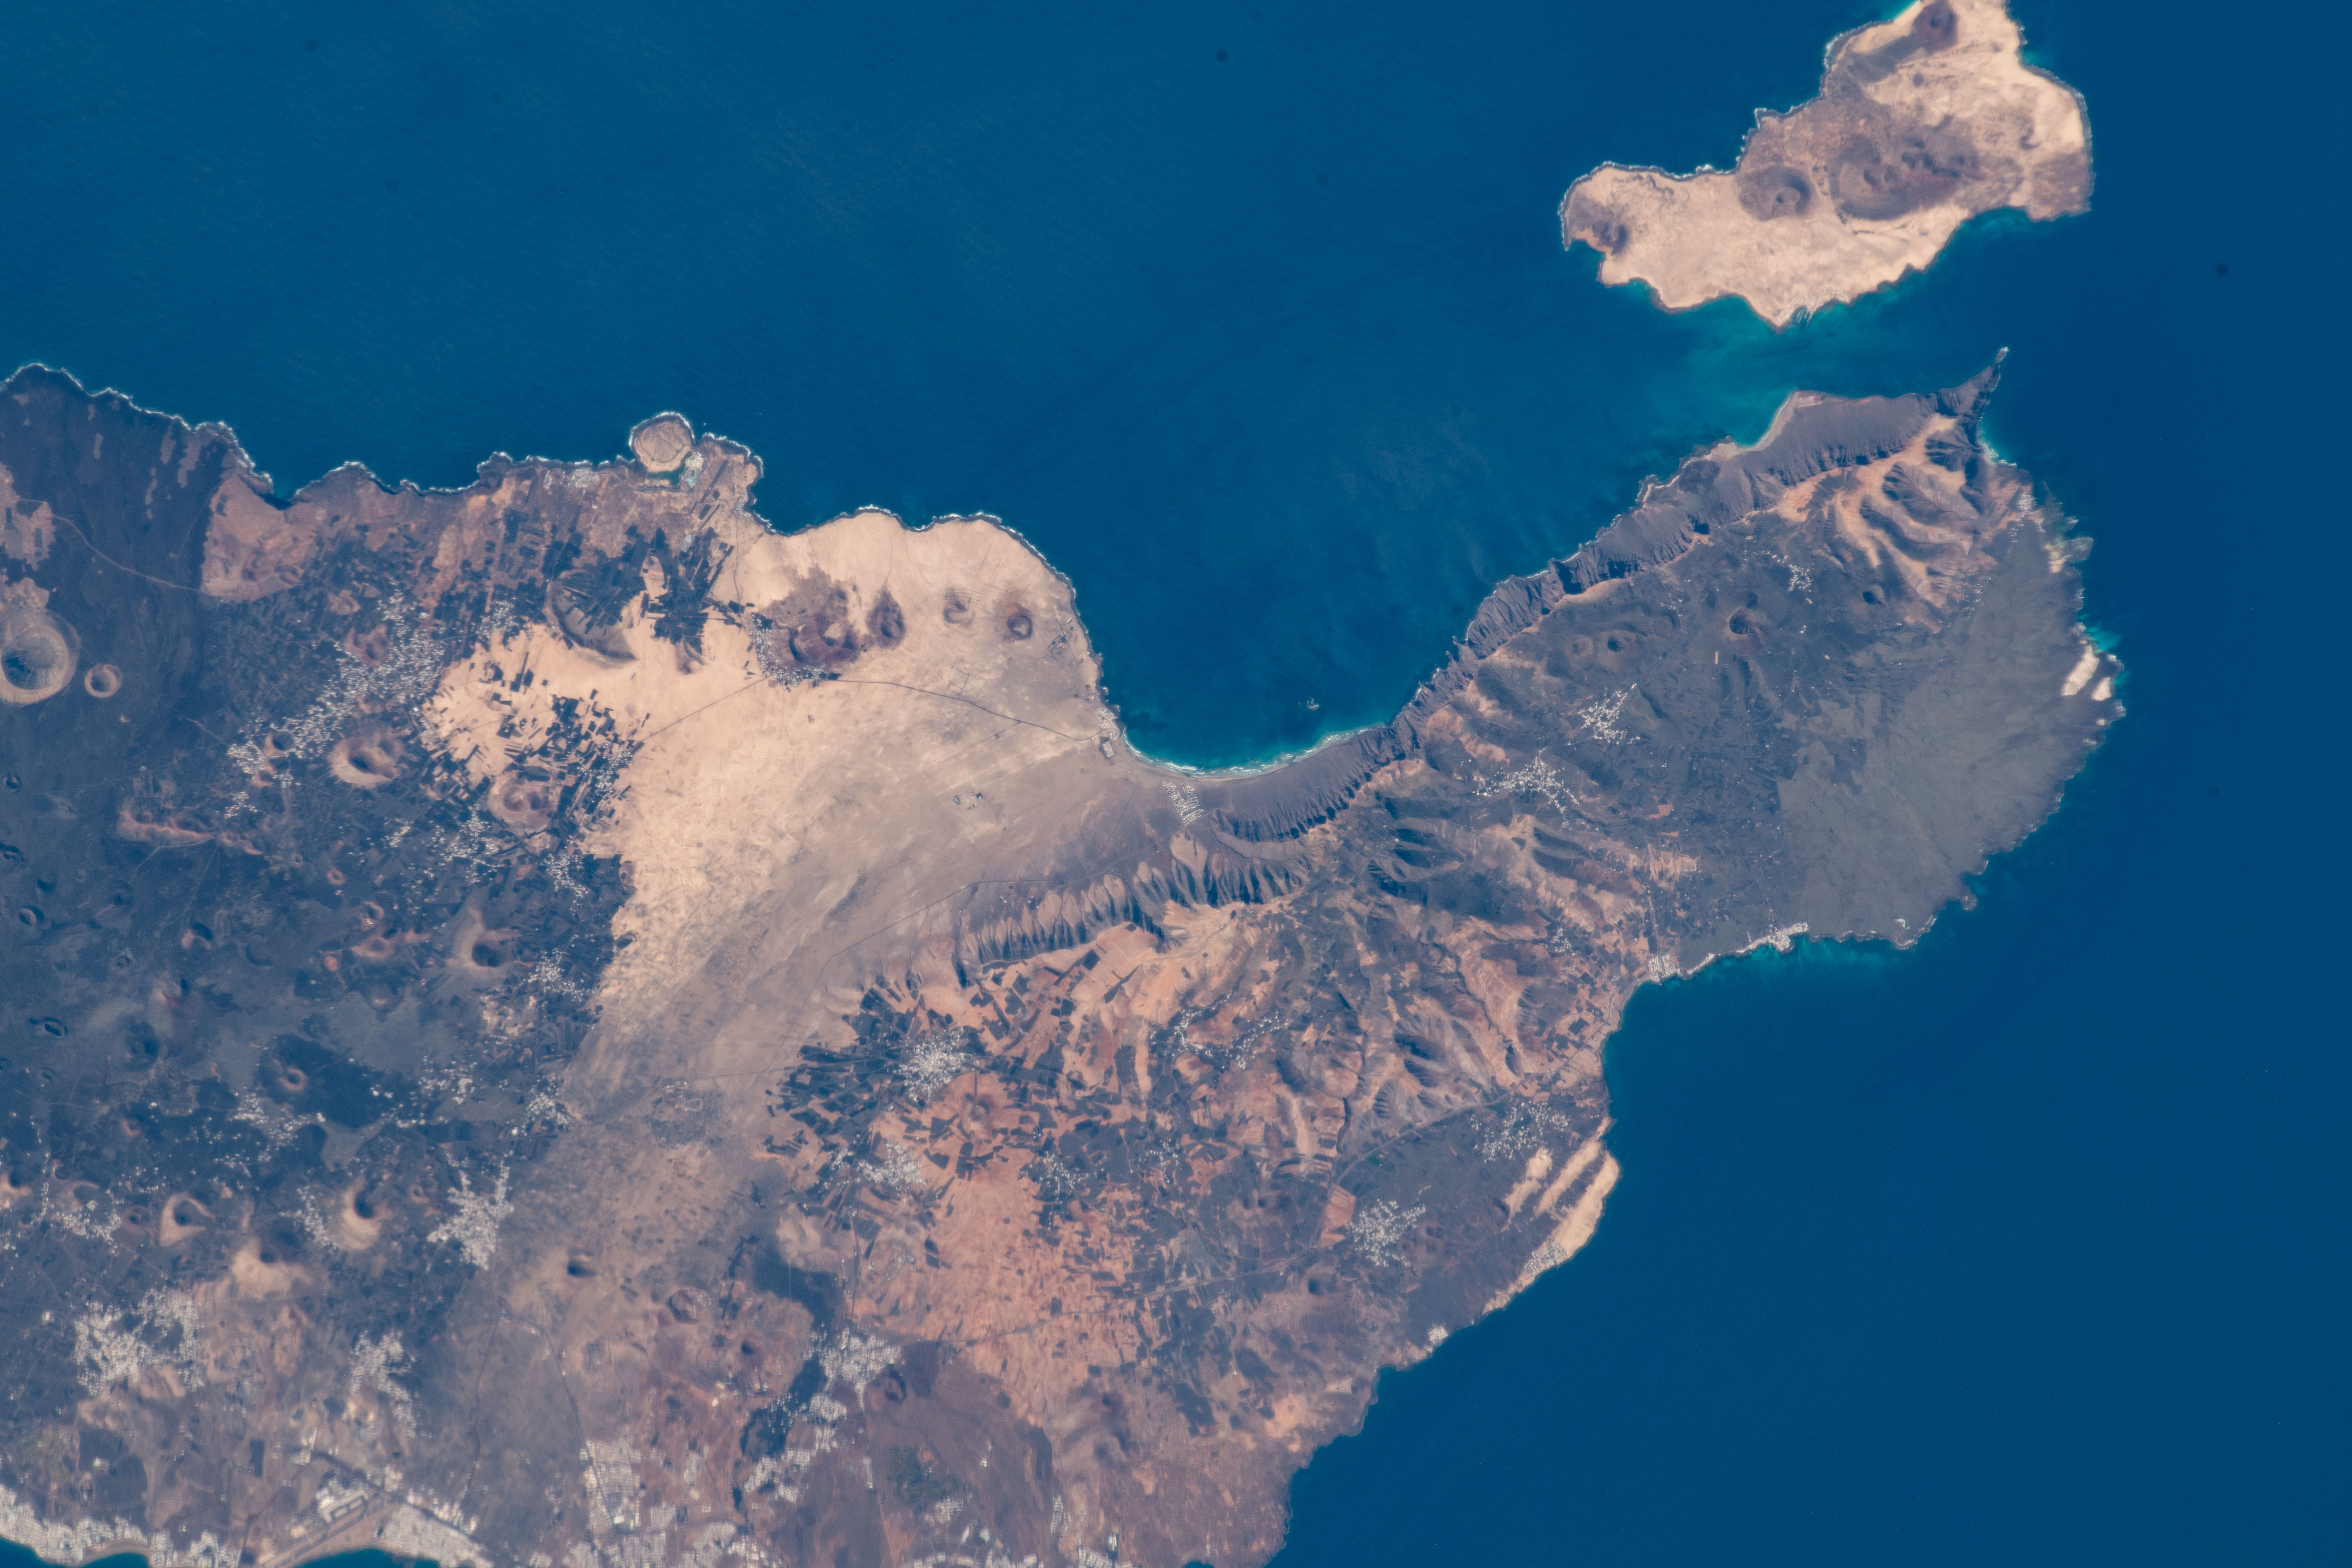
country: CANARY ISLANDS
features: URB FAMARA
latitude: 29.1
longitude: -13.6
